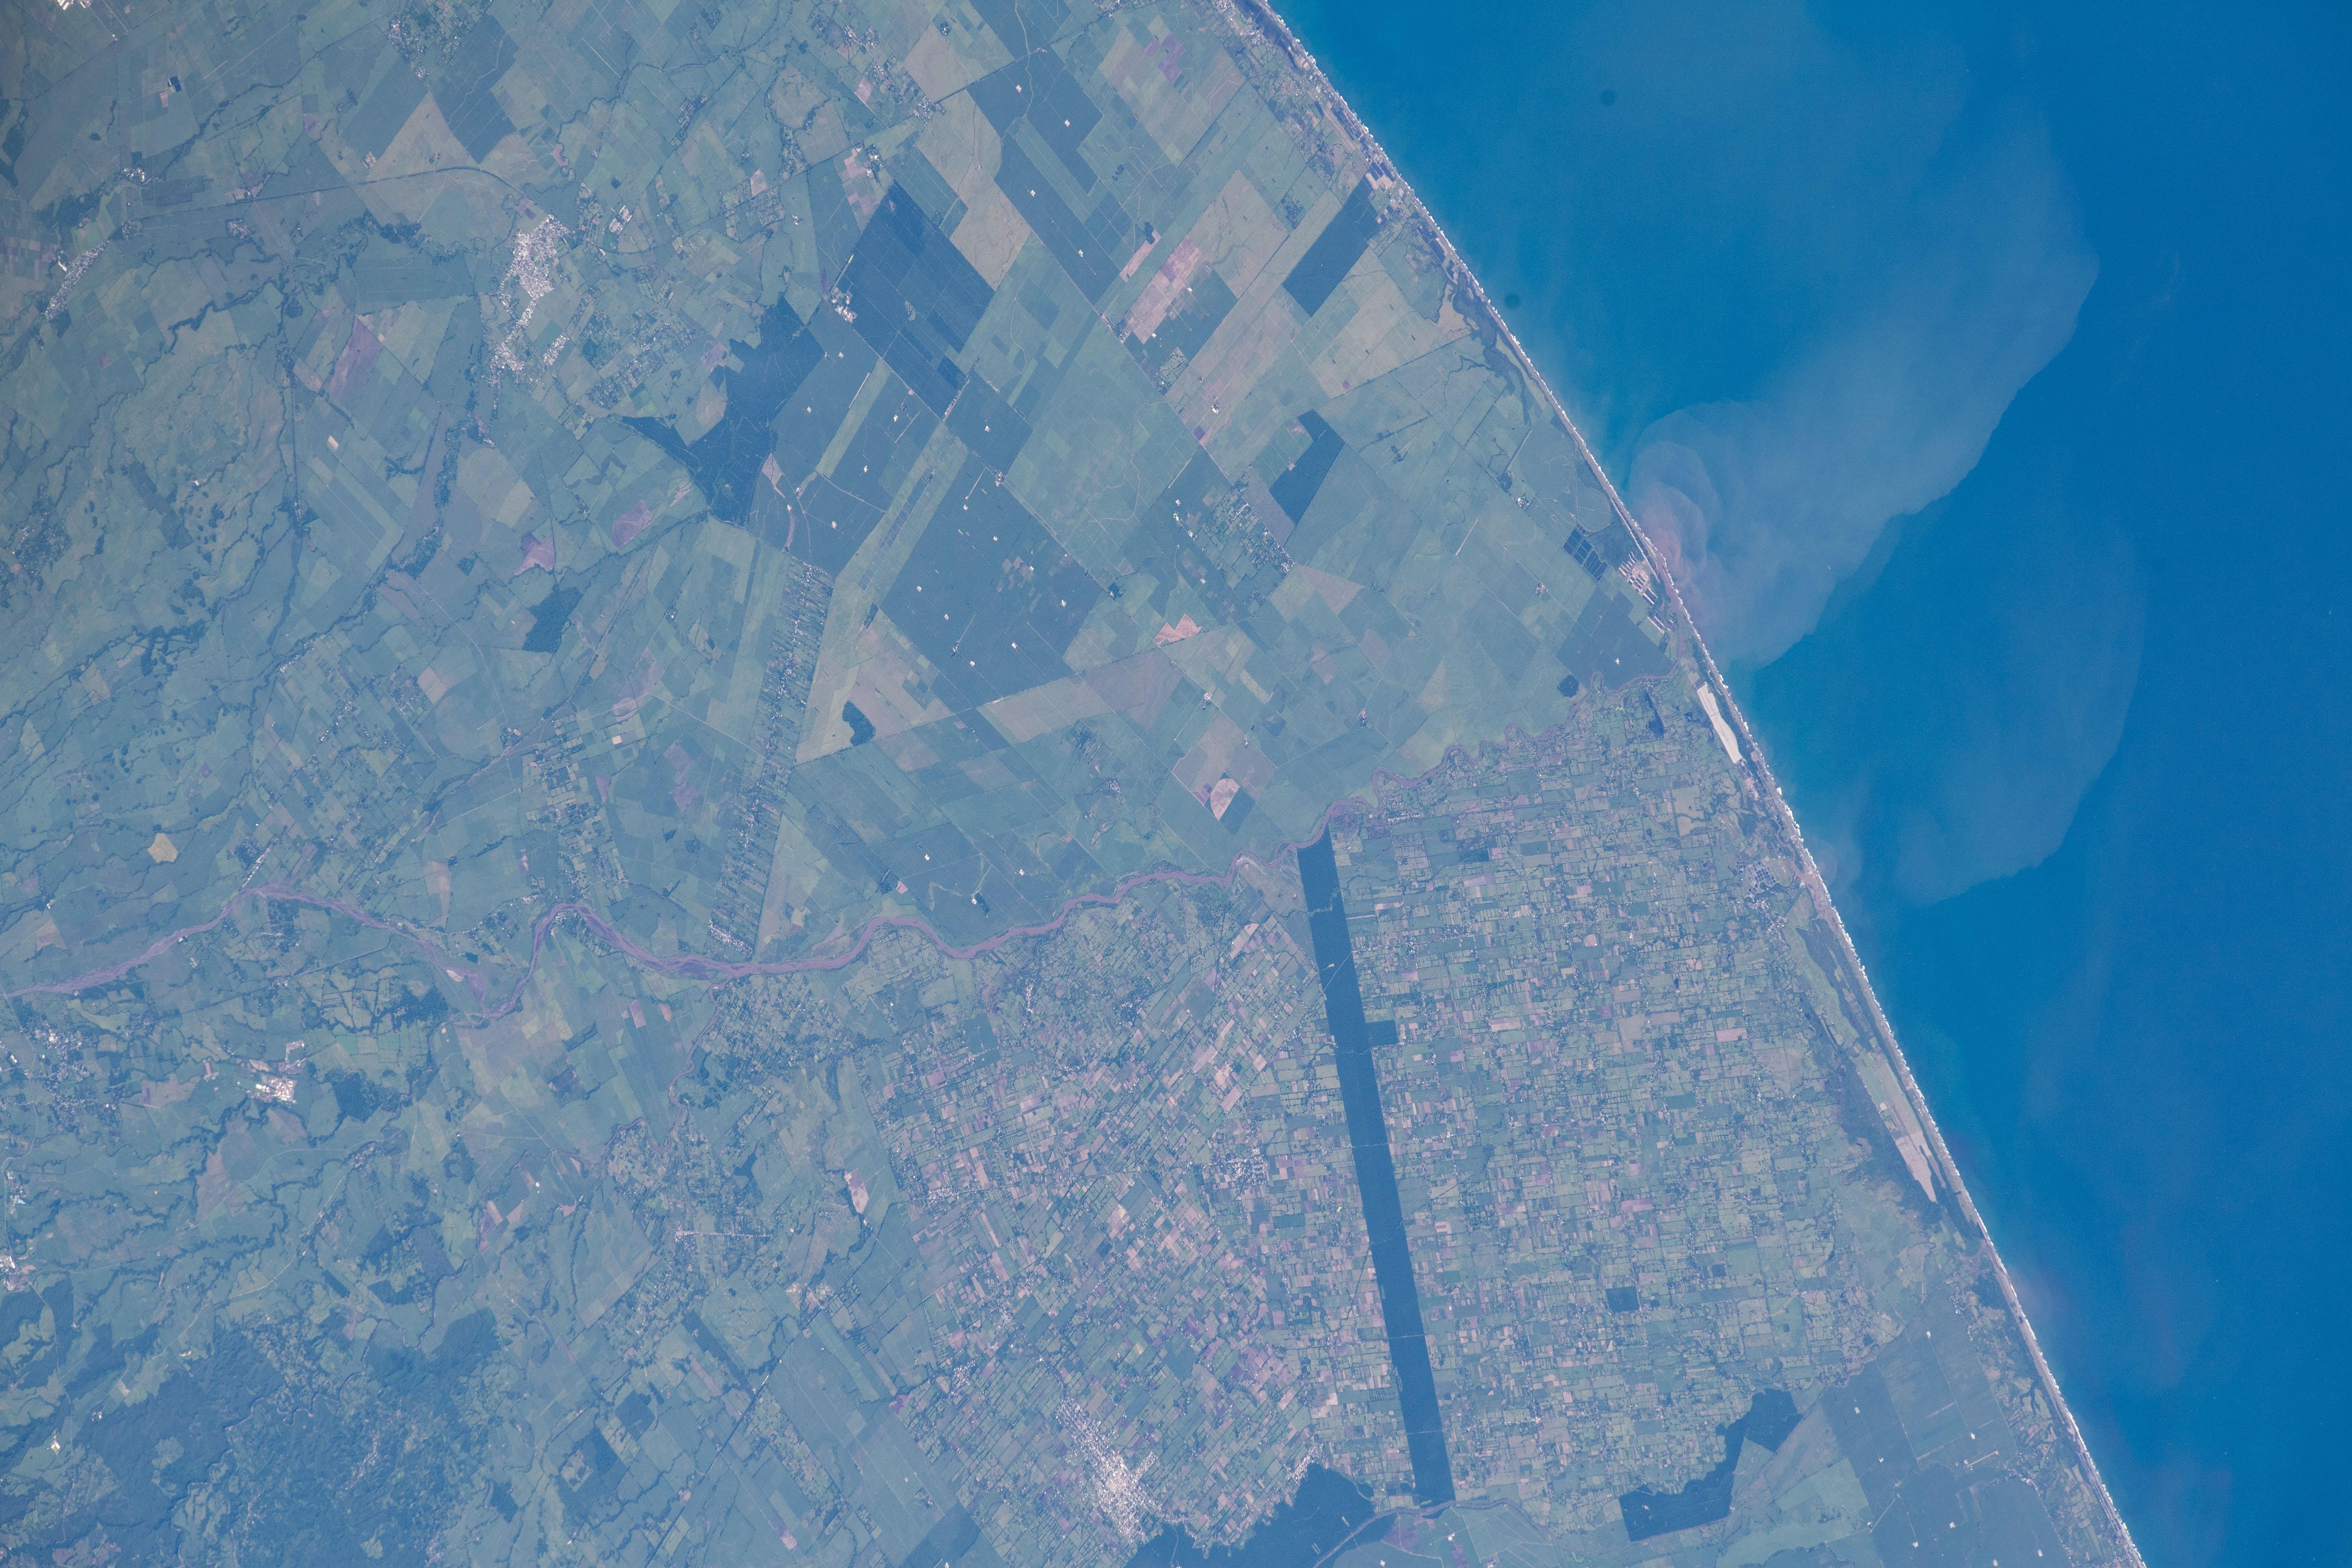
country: GUATEMALA
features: LA GOMERA, PACIFIC OCEAN GUATEMALA,AGRICULTURE
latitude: 14.1
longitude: -91.2
